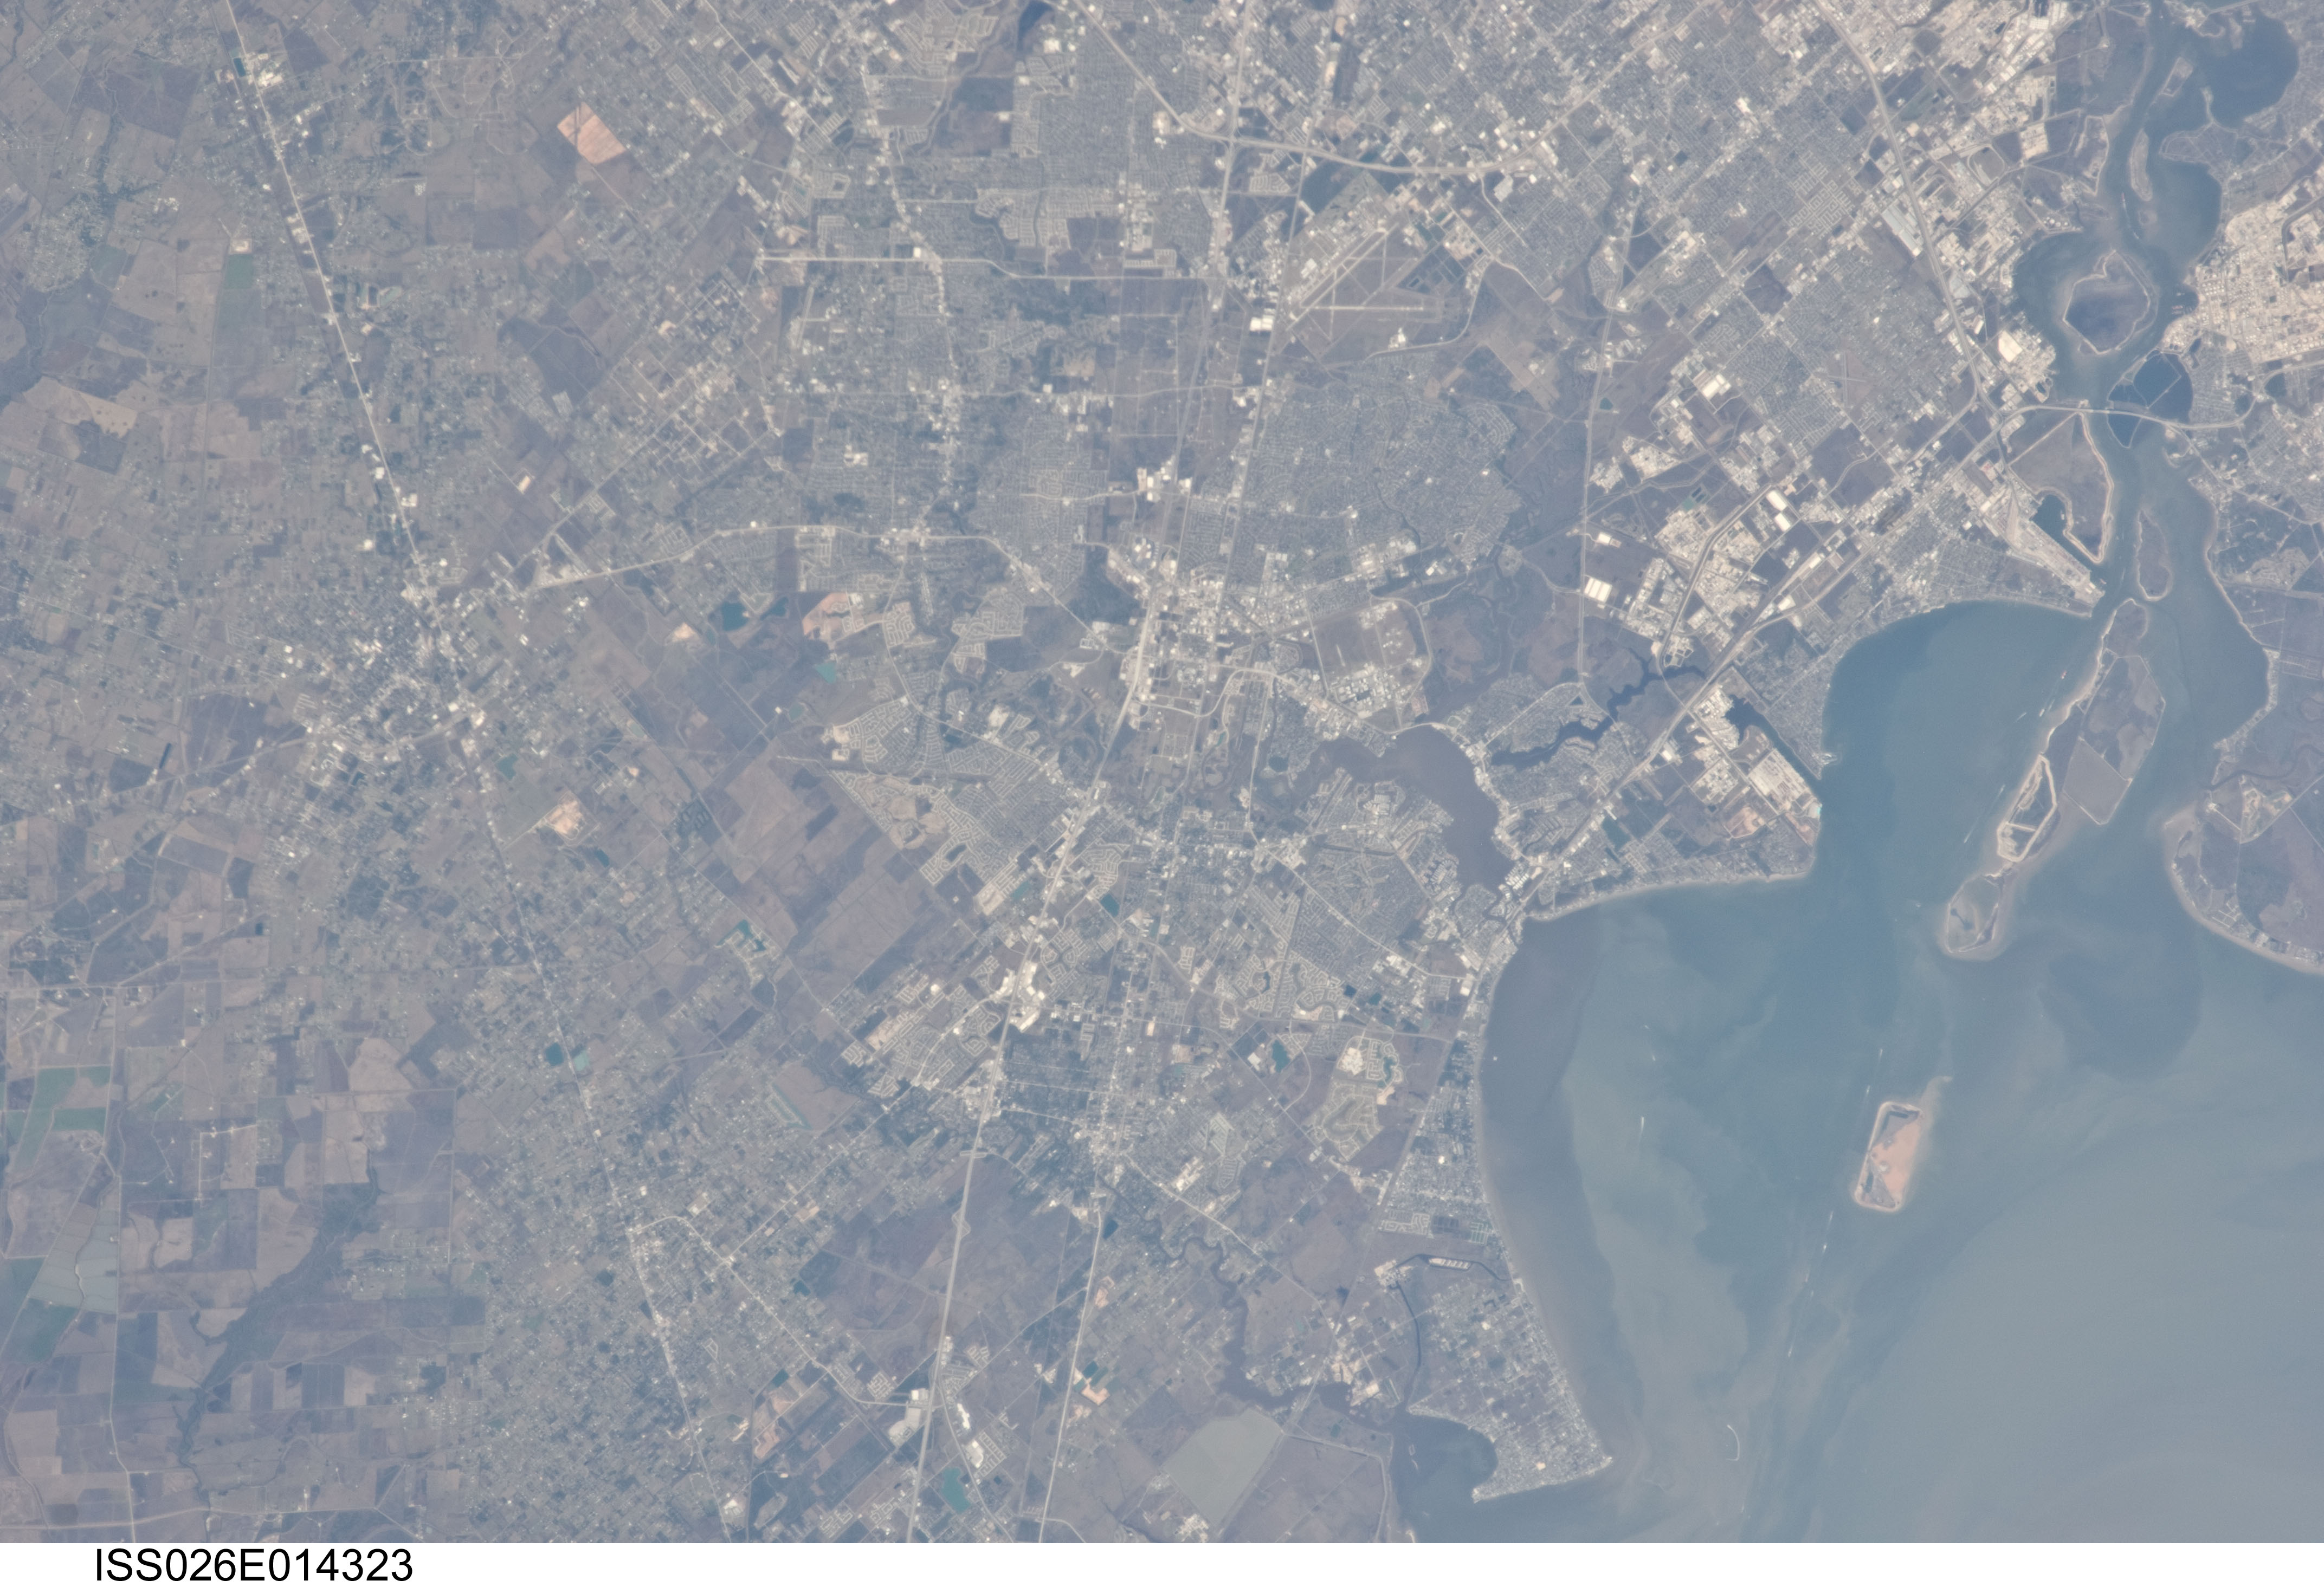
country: USA-TEXAS
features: LEAGUE CITY, DICKINSON, ALVIN, WEBSTER
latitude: 29.5
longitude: -95.1
